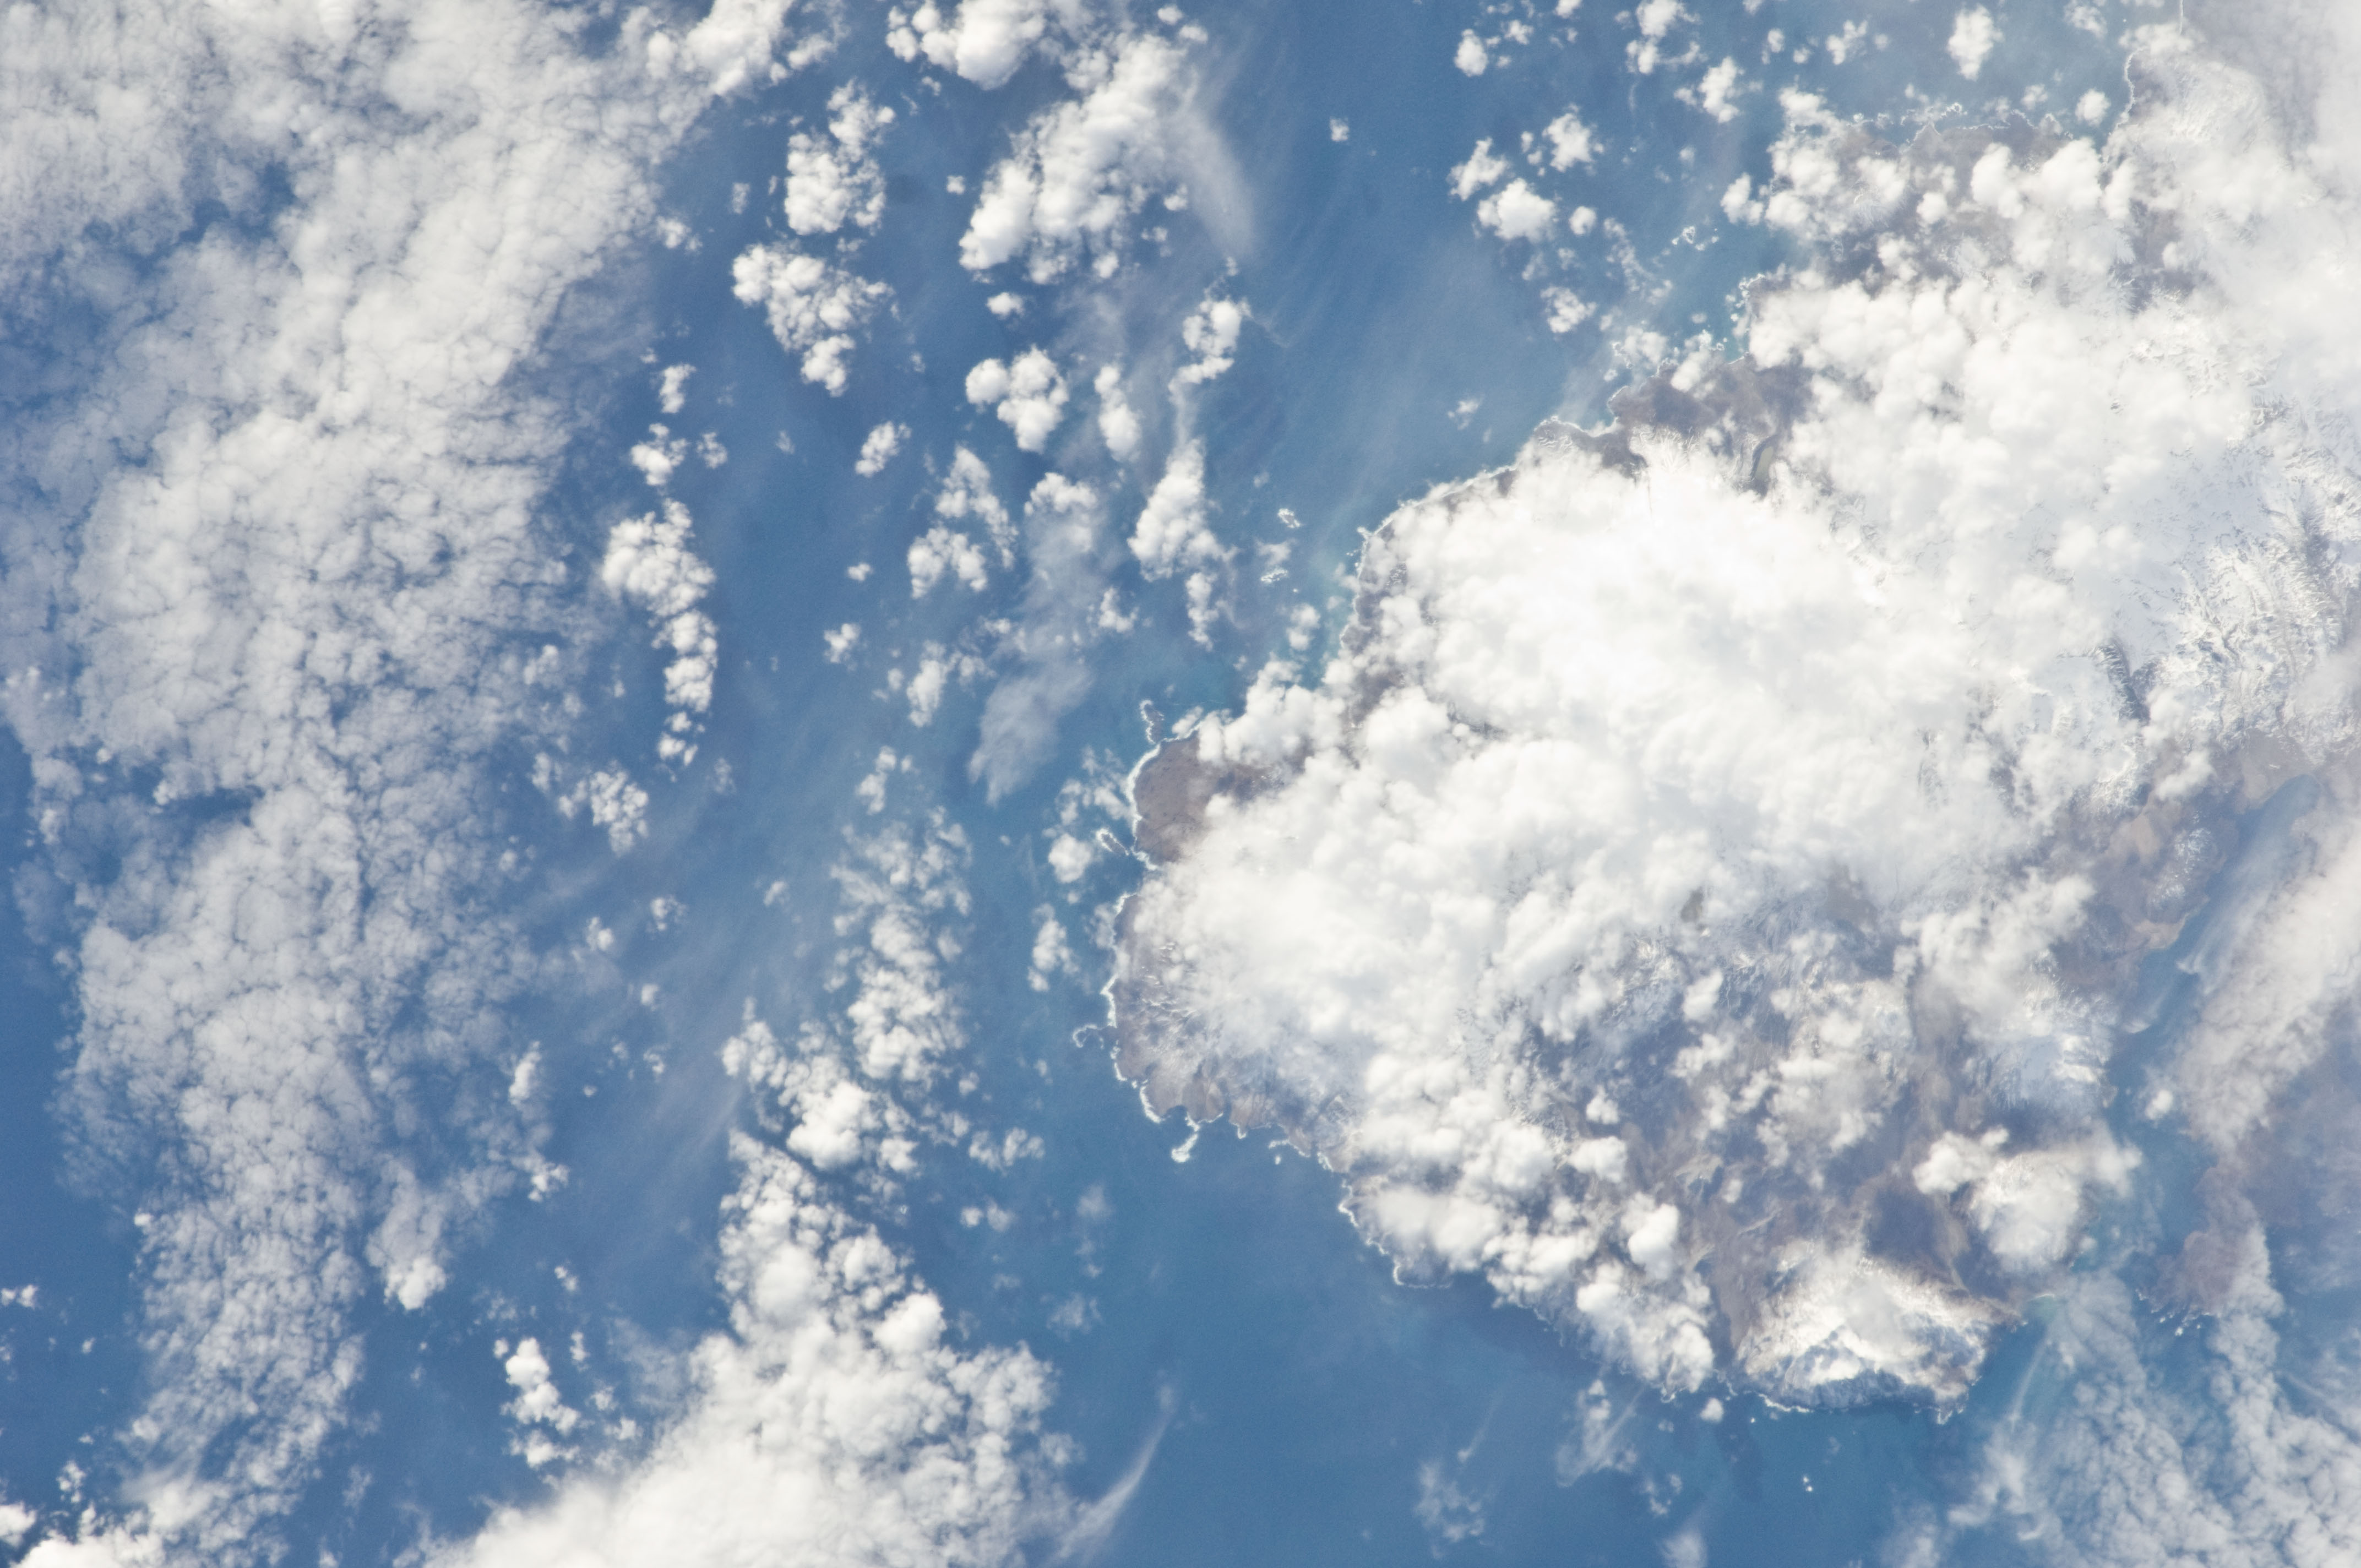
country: KERGUELEN ILES
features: RALLIER DU BATY PENINSULA, CAPE BOURBON, C. DAUPHIN, MTS., SNOW
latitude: -49.7
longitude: 68.8
